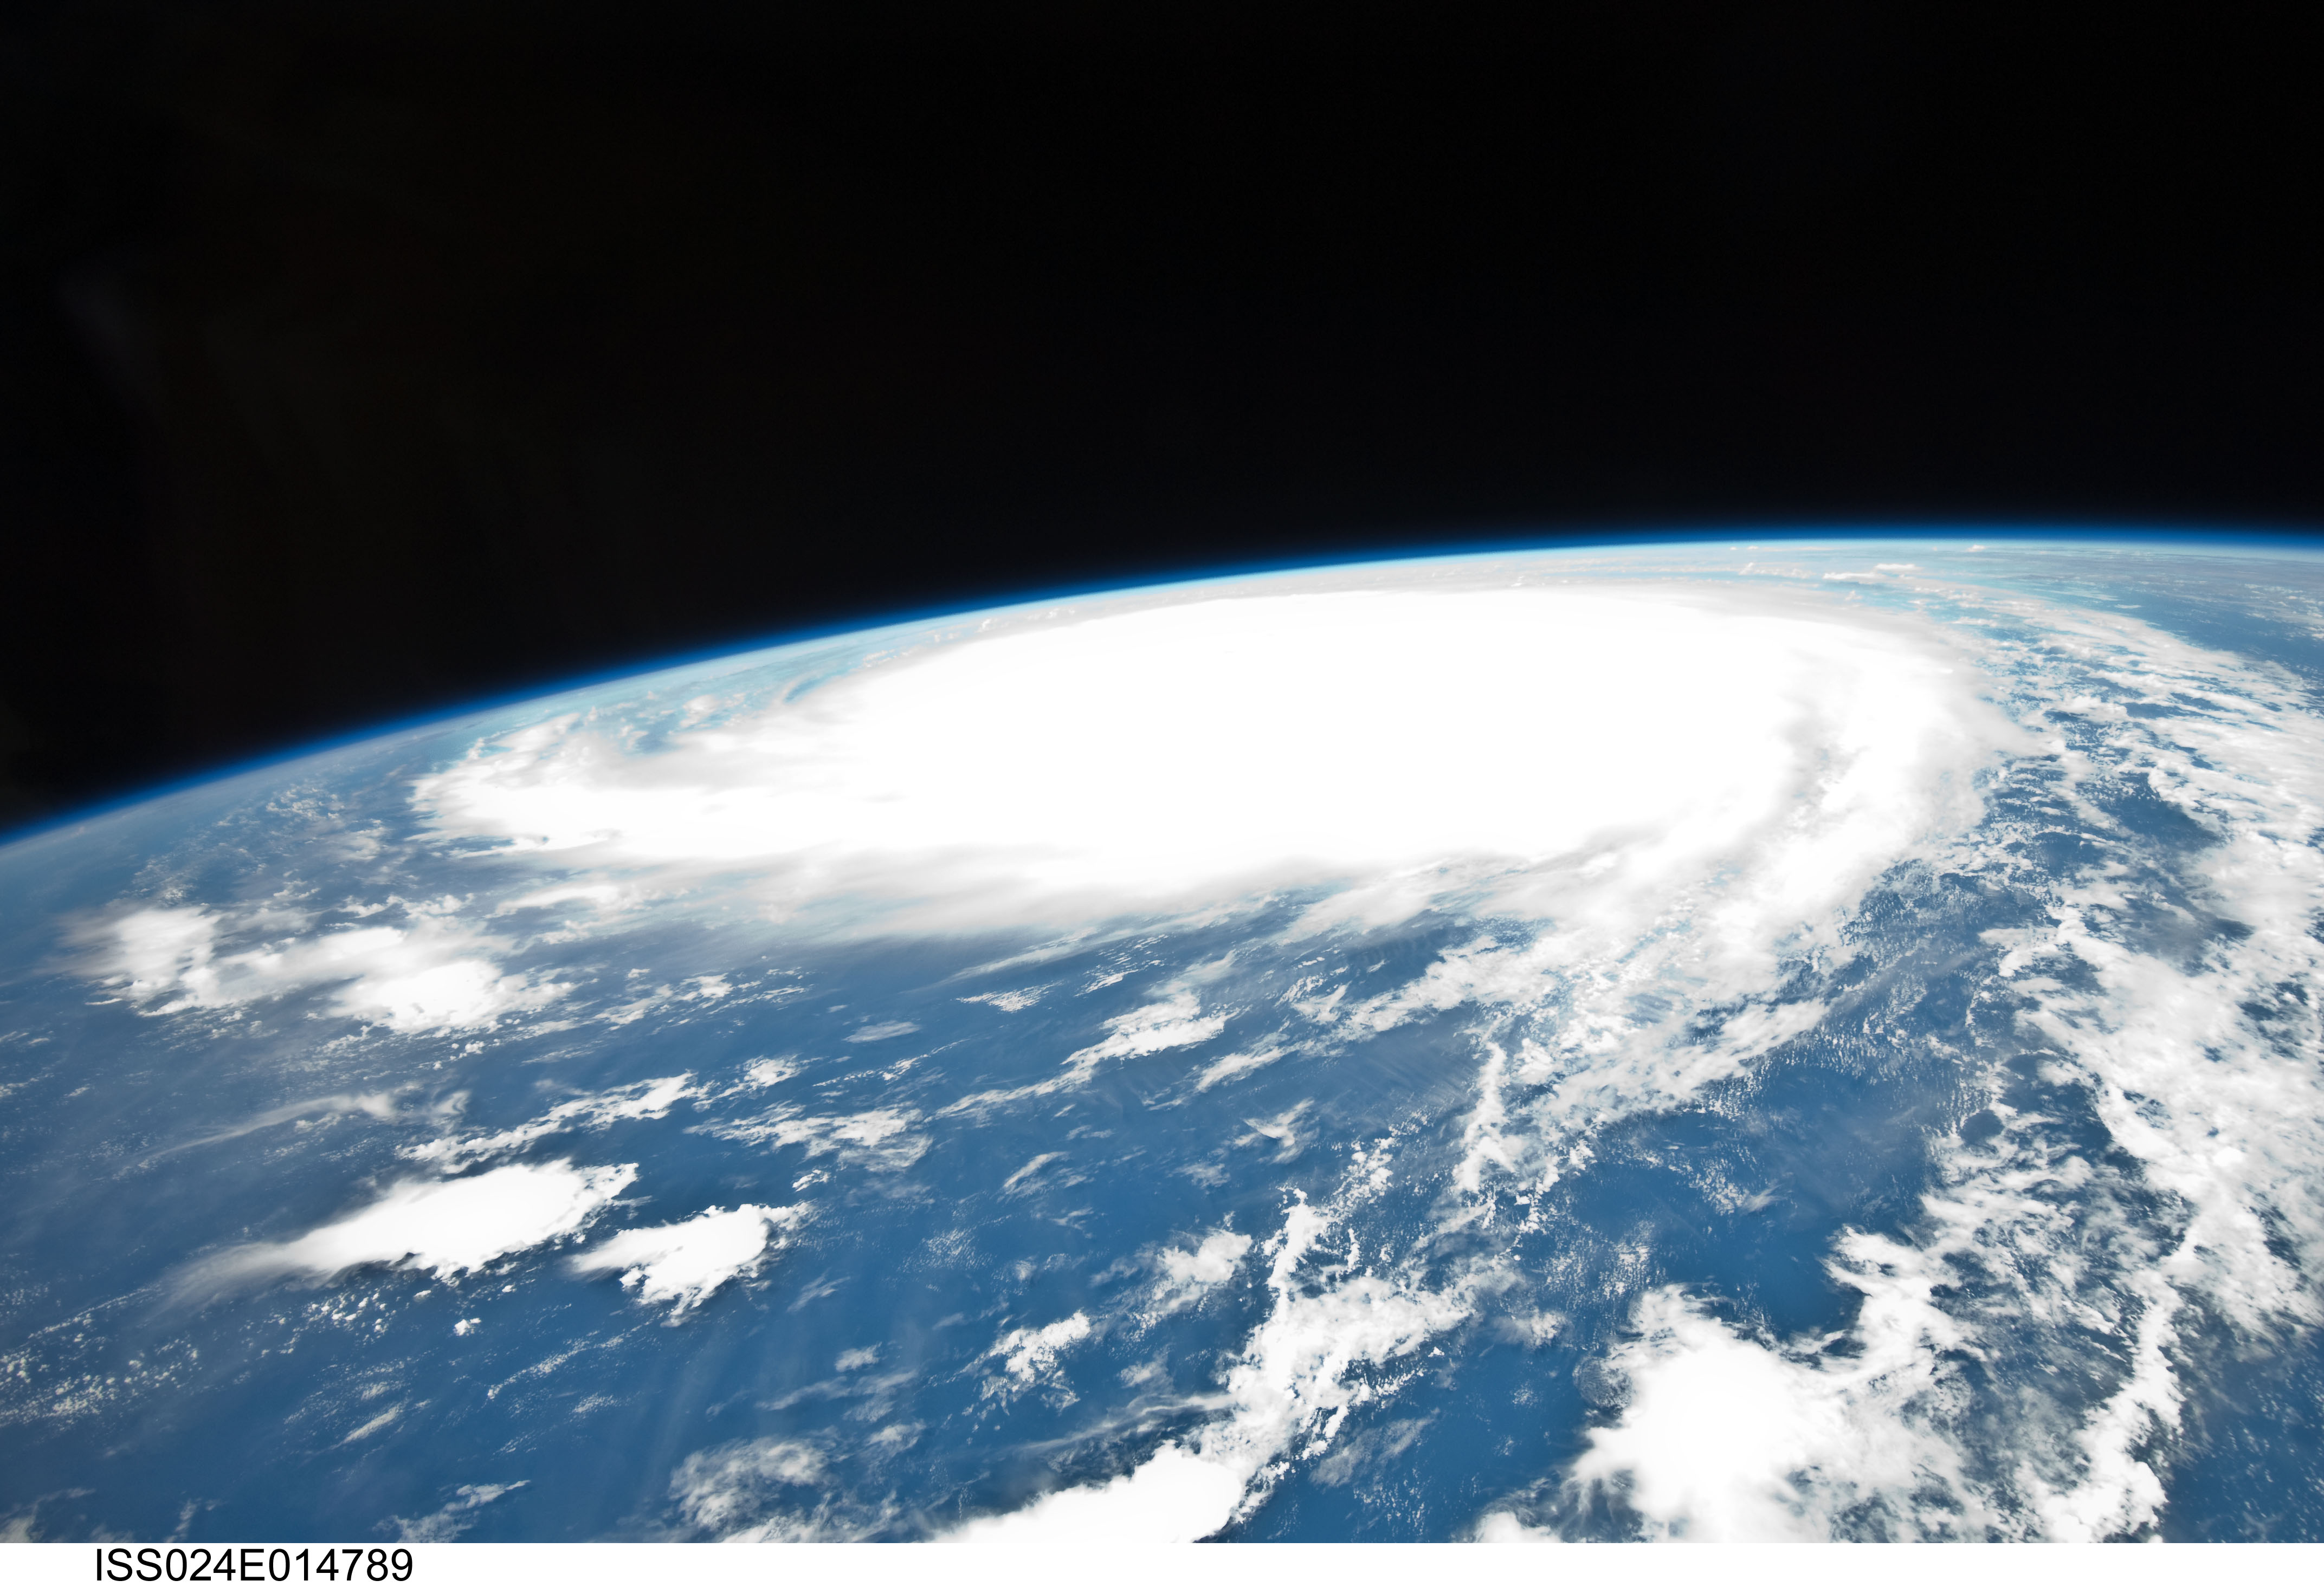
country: ATLANTIC OCEAN
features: PAN-HURRICANE IGOR, SPIRAL BANDS, EYE, SEA SURFACE
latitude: 20.0
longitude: -55.0
